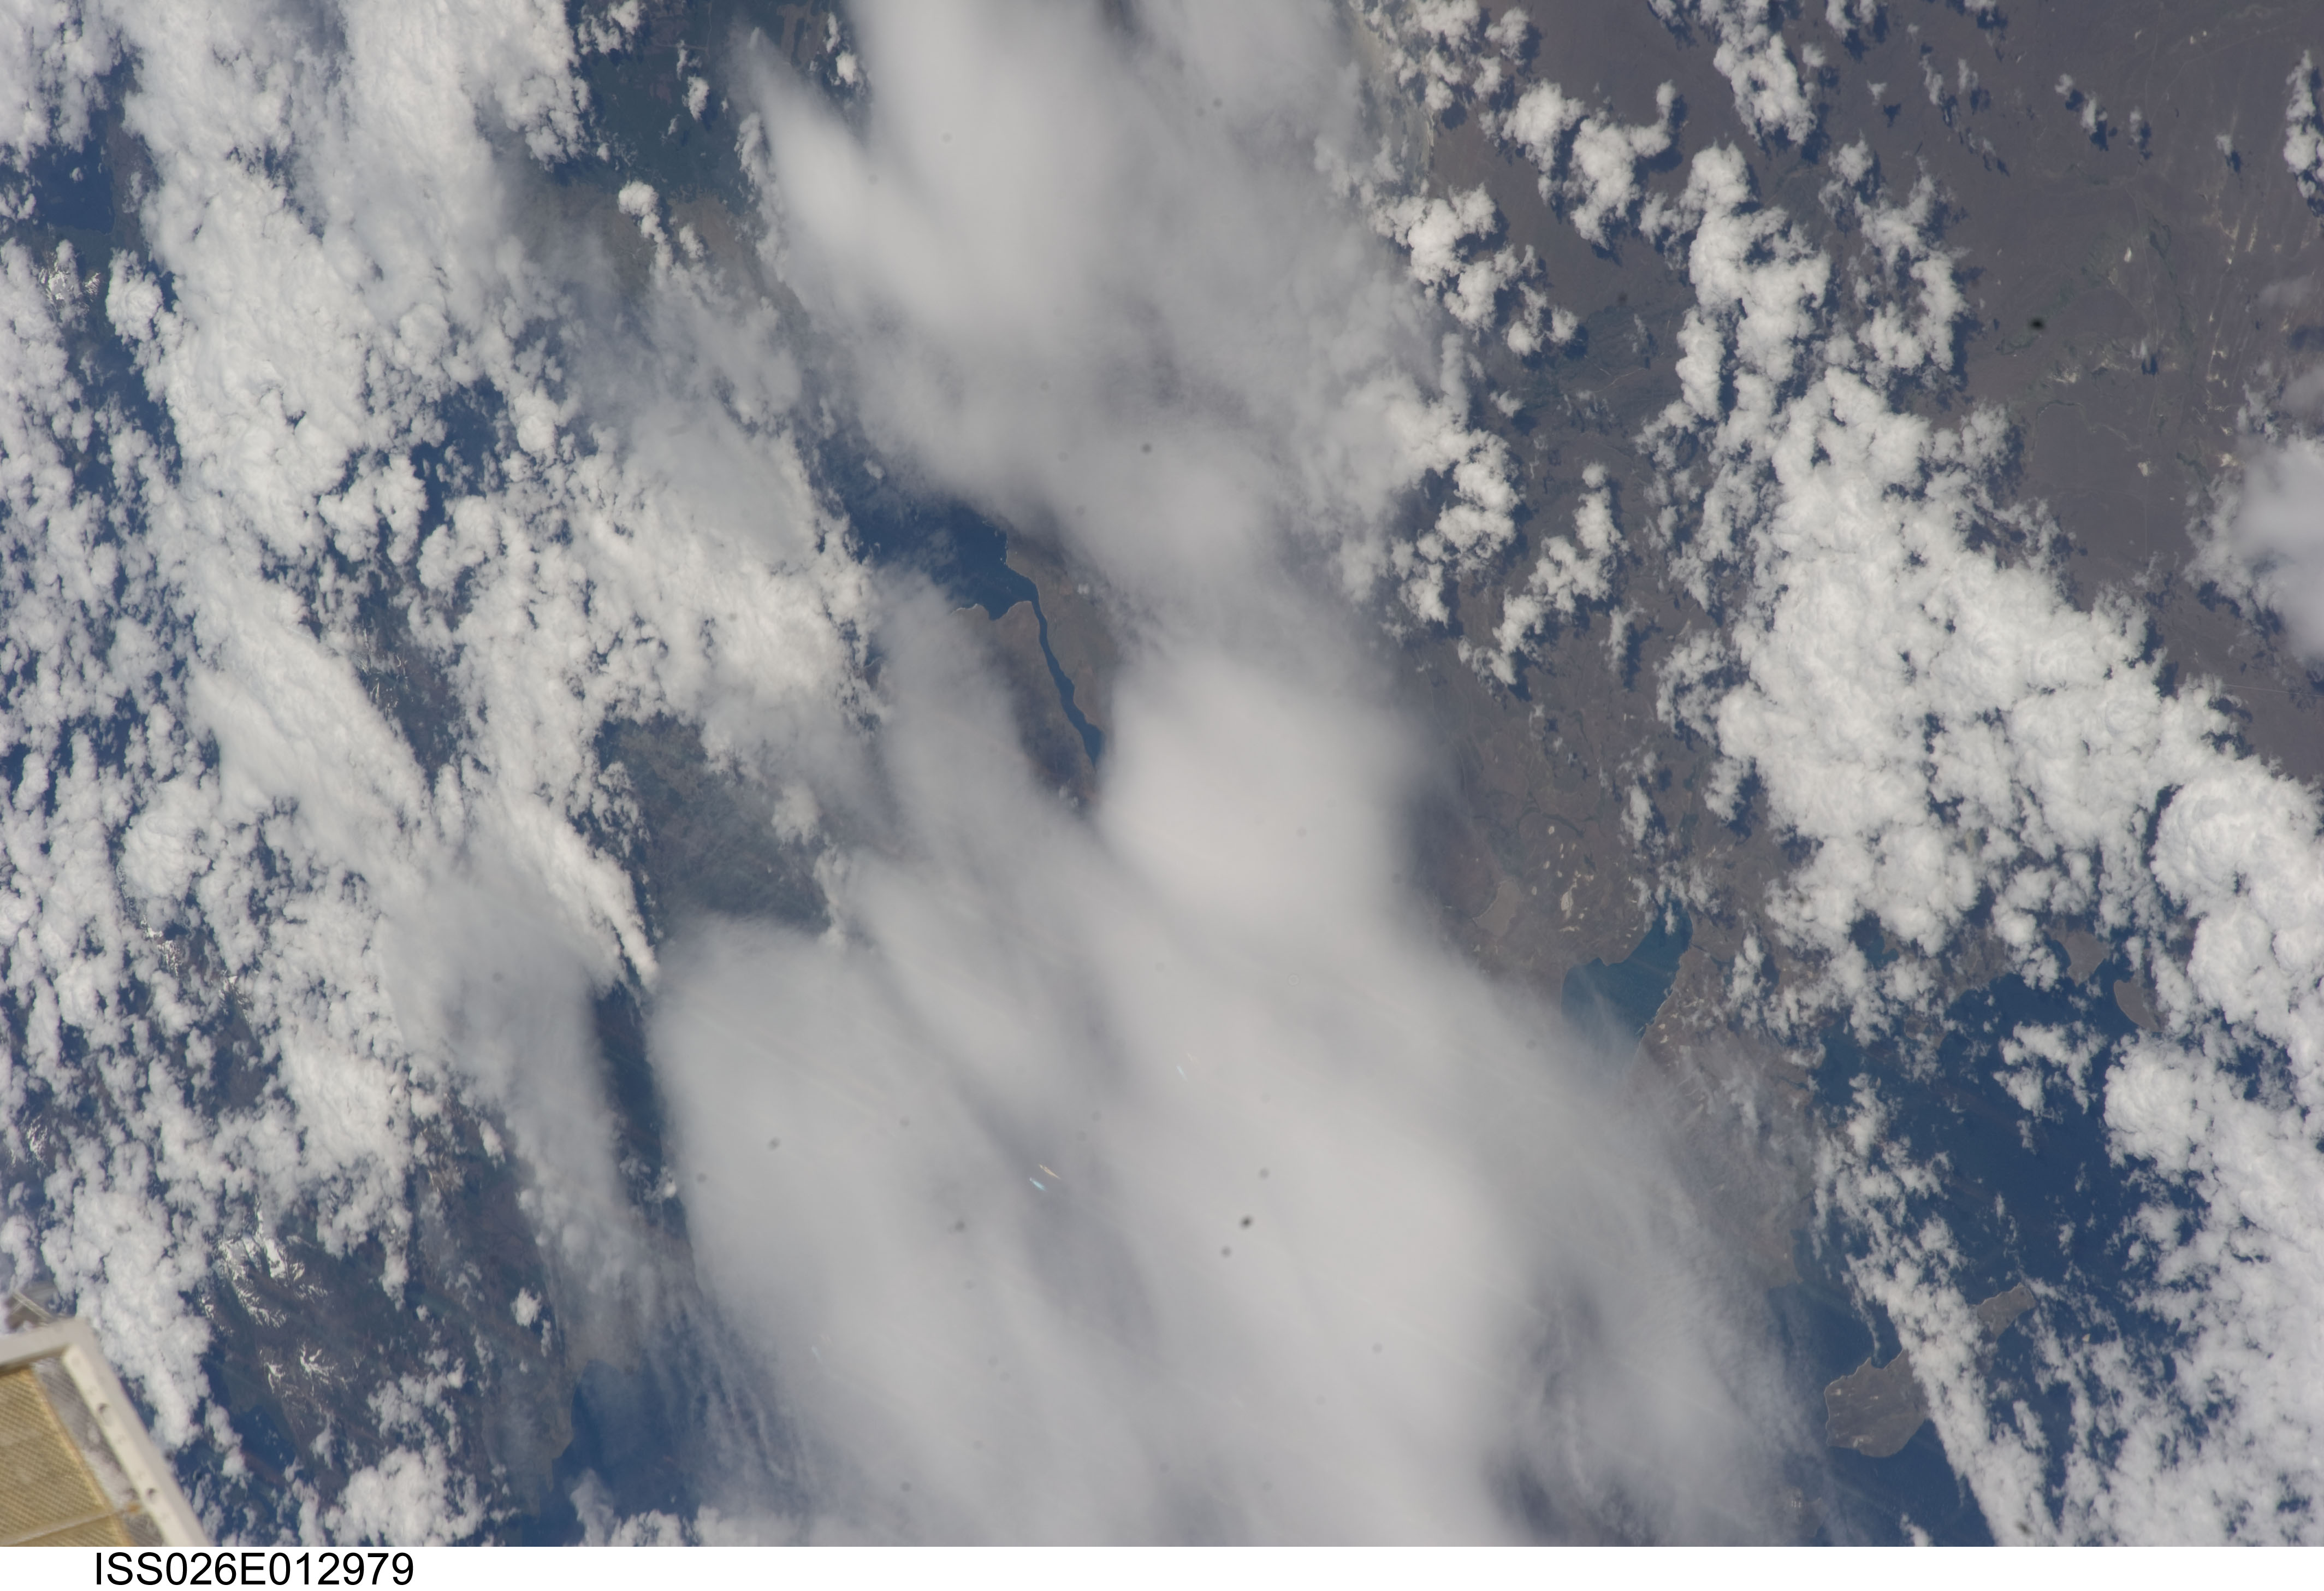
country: CHILE
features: CHANNEL, SKYRING GULF, OTWAY GULF, ISABEL ISLAND, AREA NW. OF PUNTA ARENAS
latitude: -52.6
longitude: -71.5
